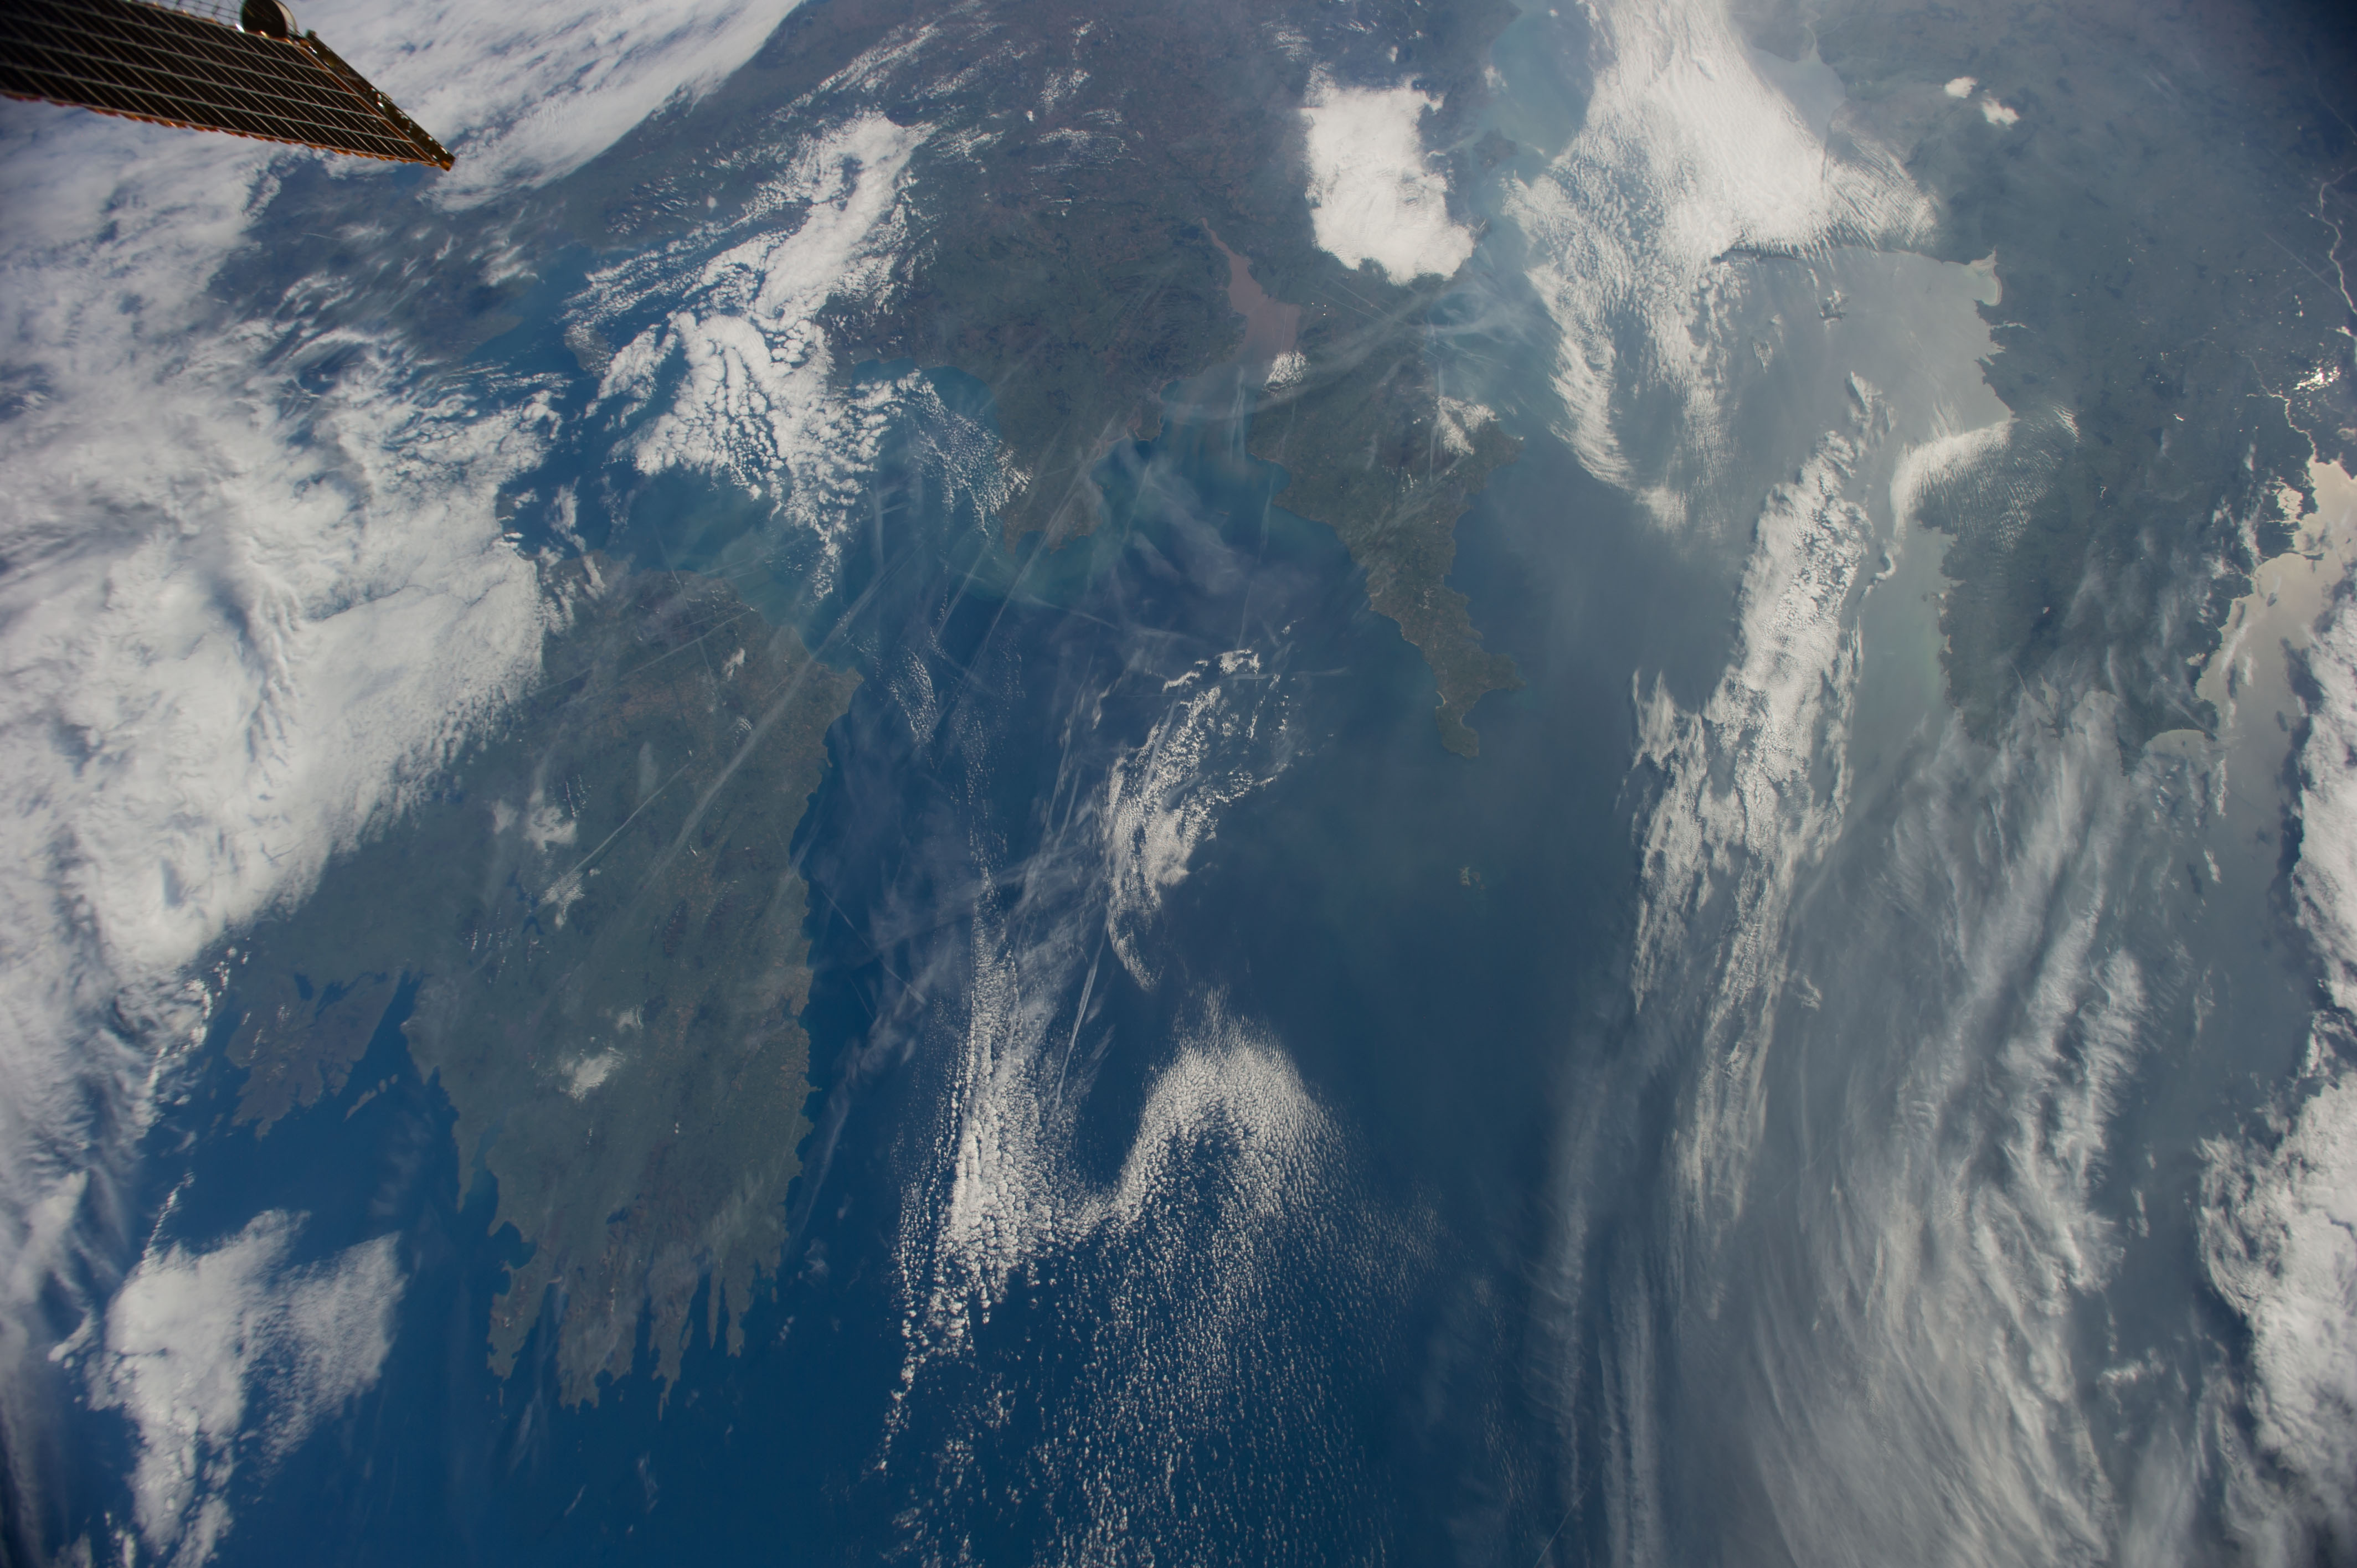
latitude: 51.0
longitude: -6.5
